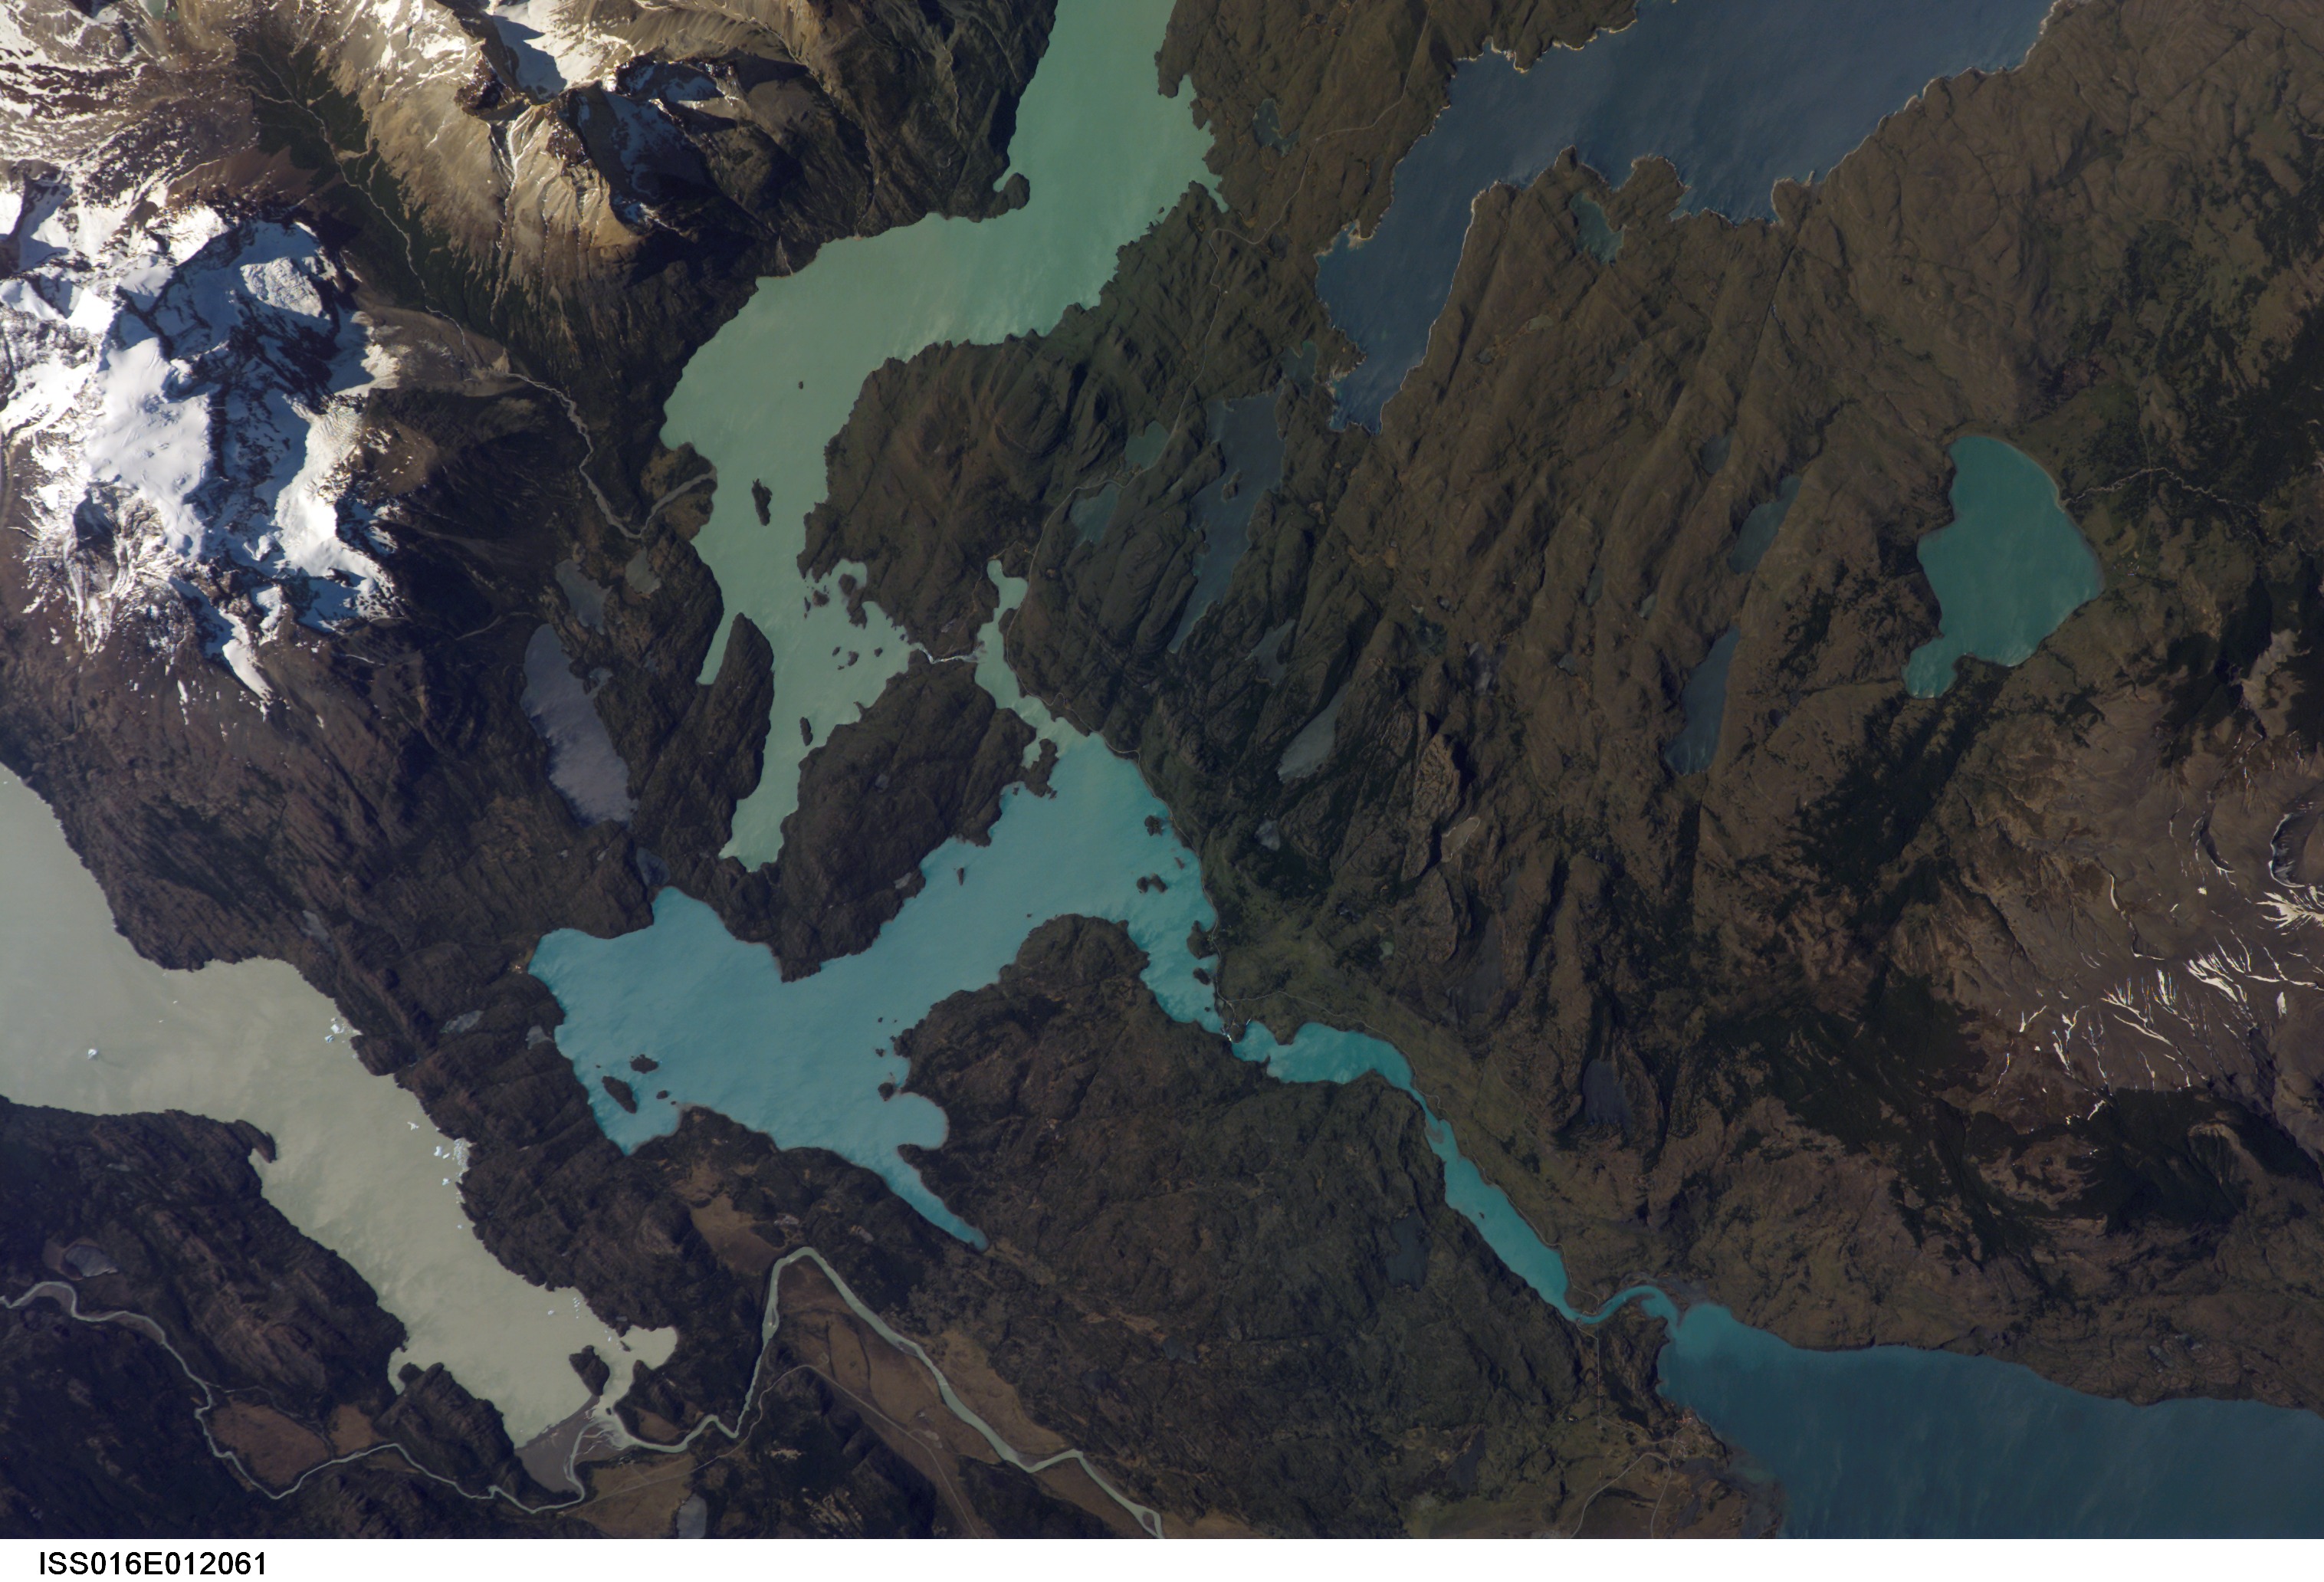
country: CHILE
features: ANDES,LAKES
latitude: -51.1
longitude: -73.0
